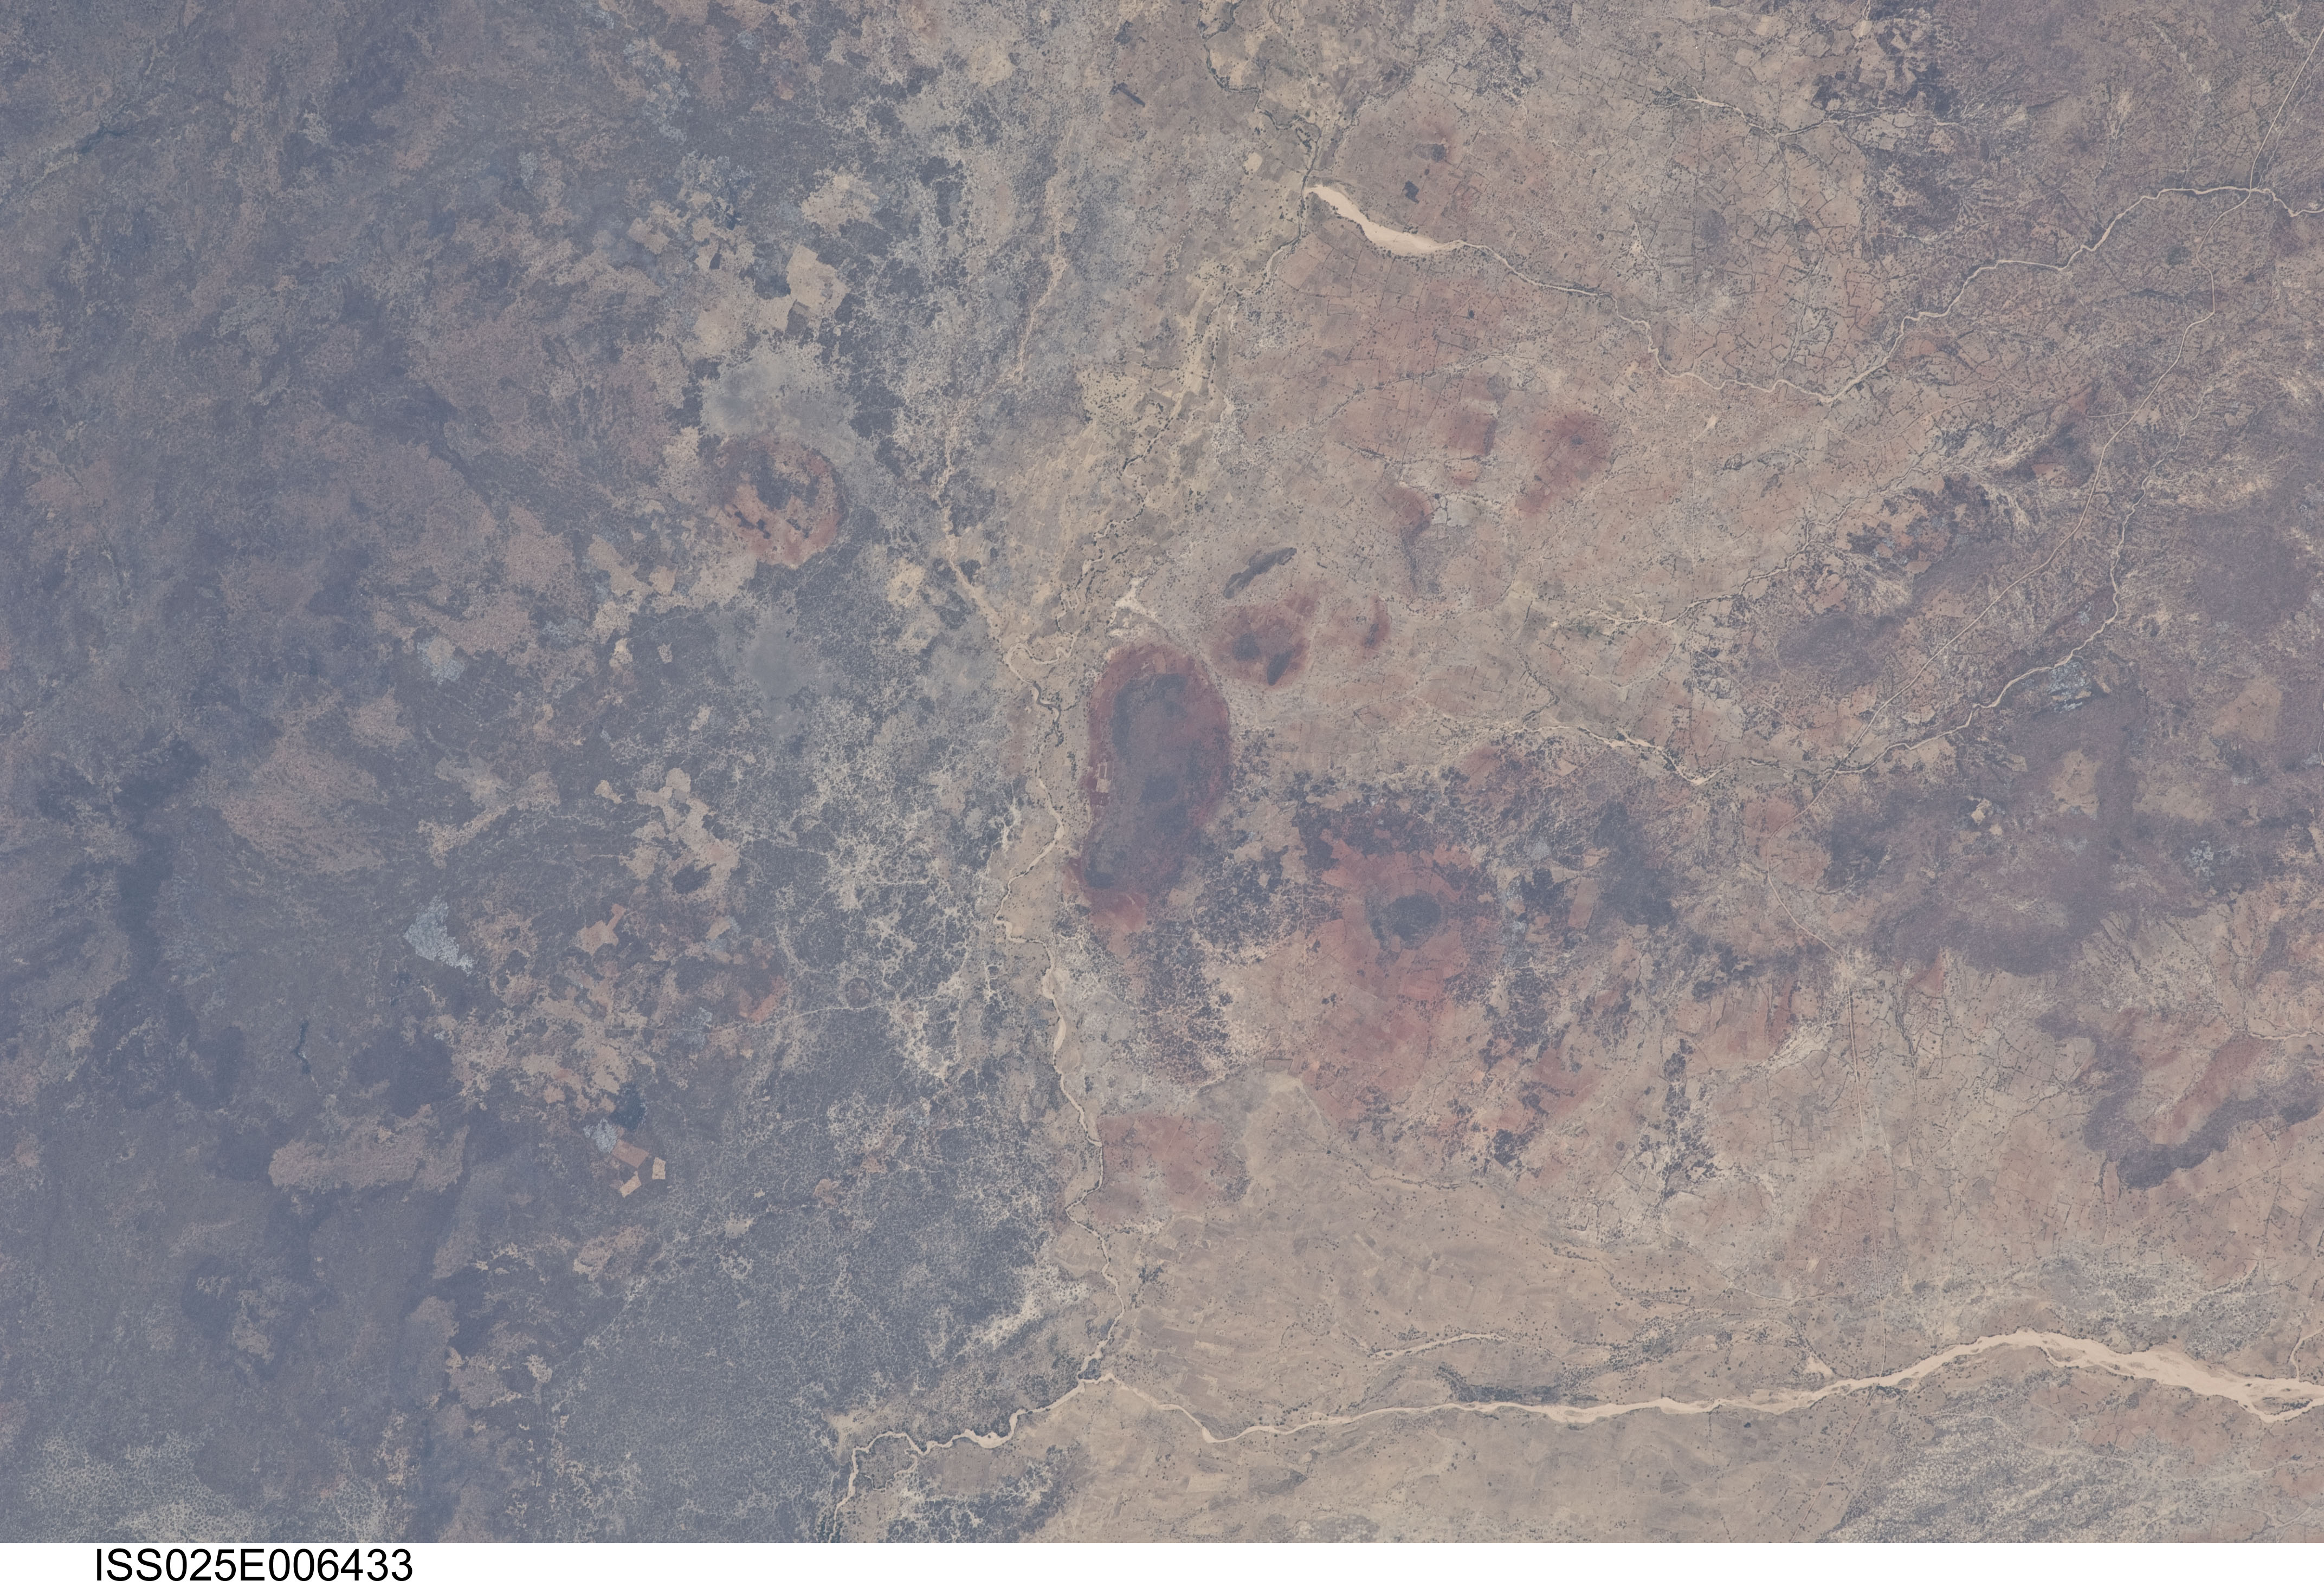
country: TANZANIA
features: BUHU R., KINGALI, VEGETATION, AGR.
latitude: -5.1
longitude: 35.8
